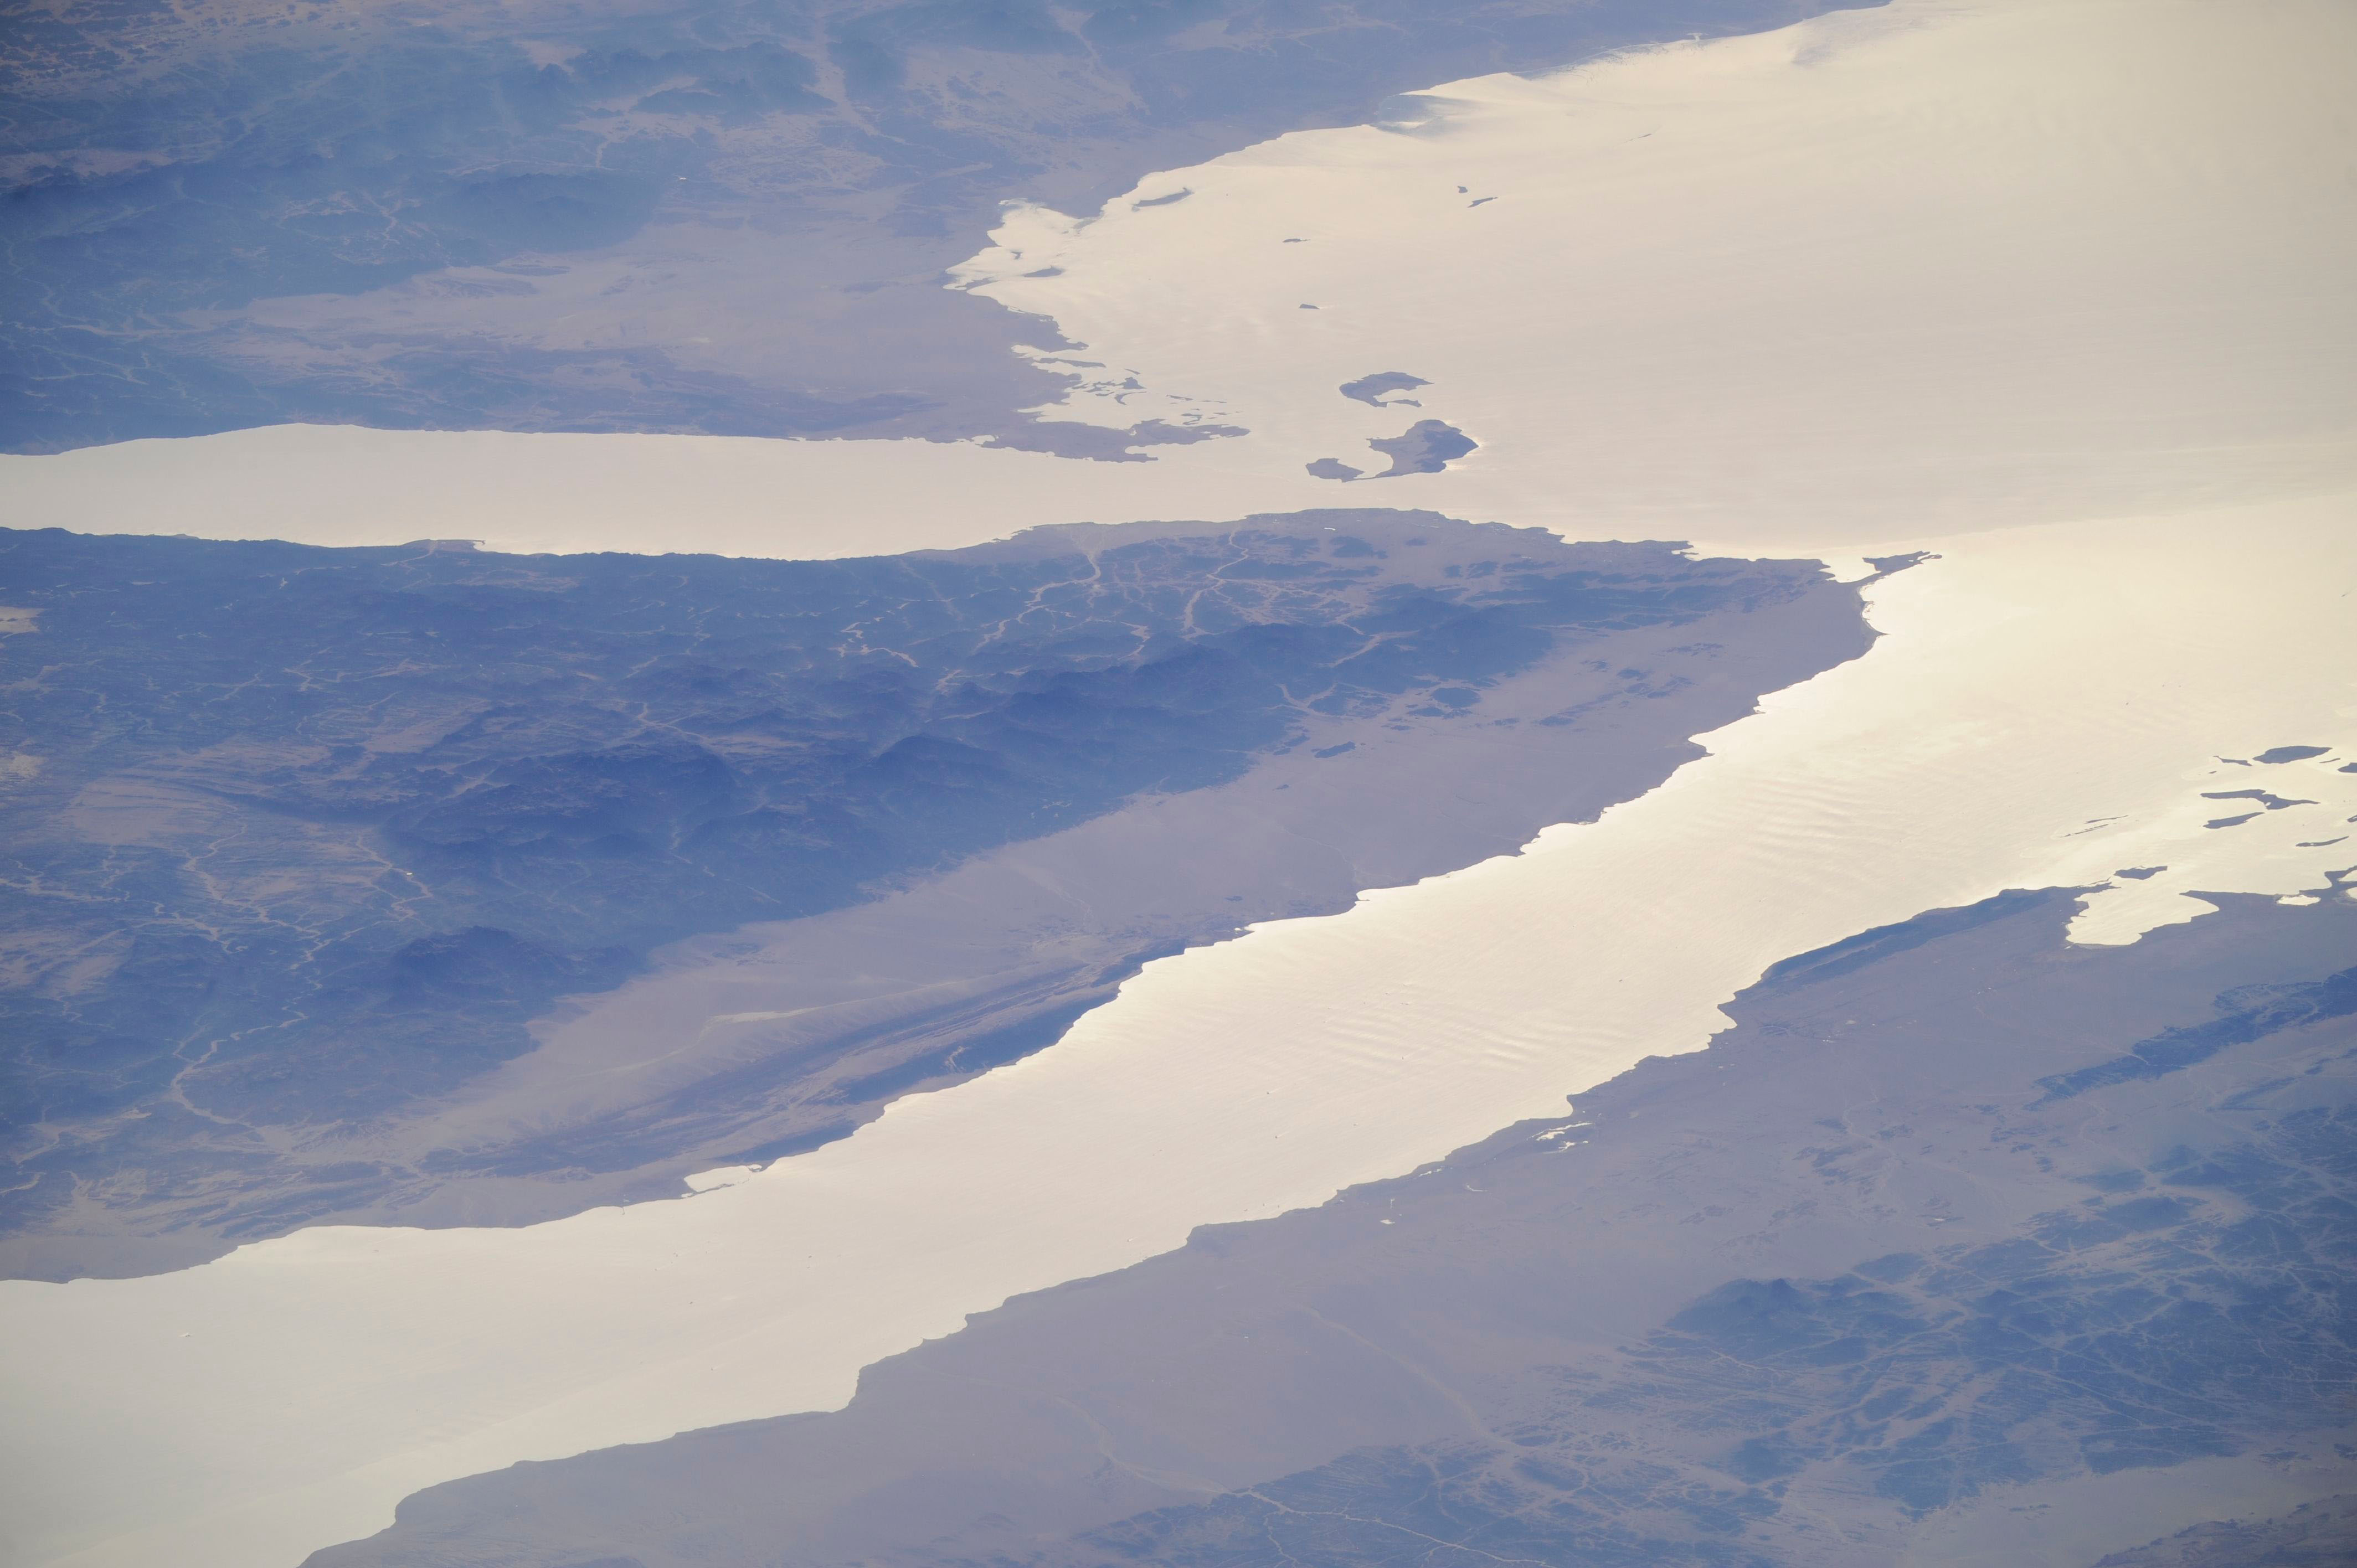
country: EGYPT
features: RED SEA, ISLANDS, DESERT, GULF OF SUEZ, GULF OF AQABA
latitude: 28.5
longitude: 33.7
